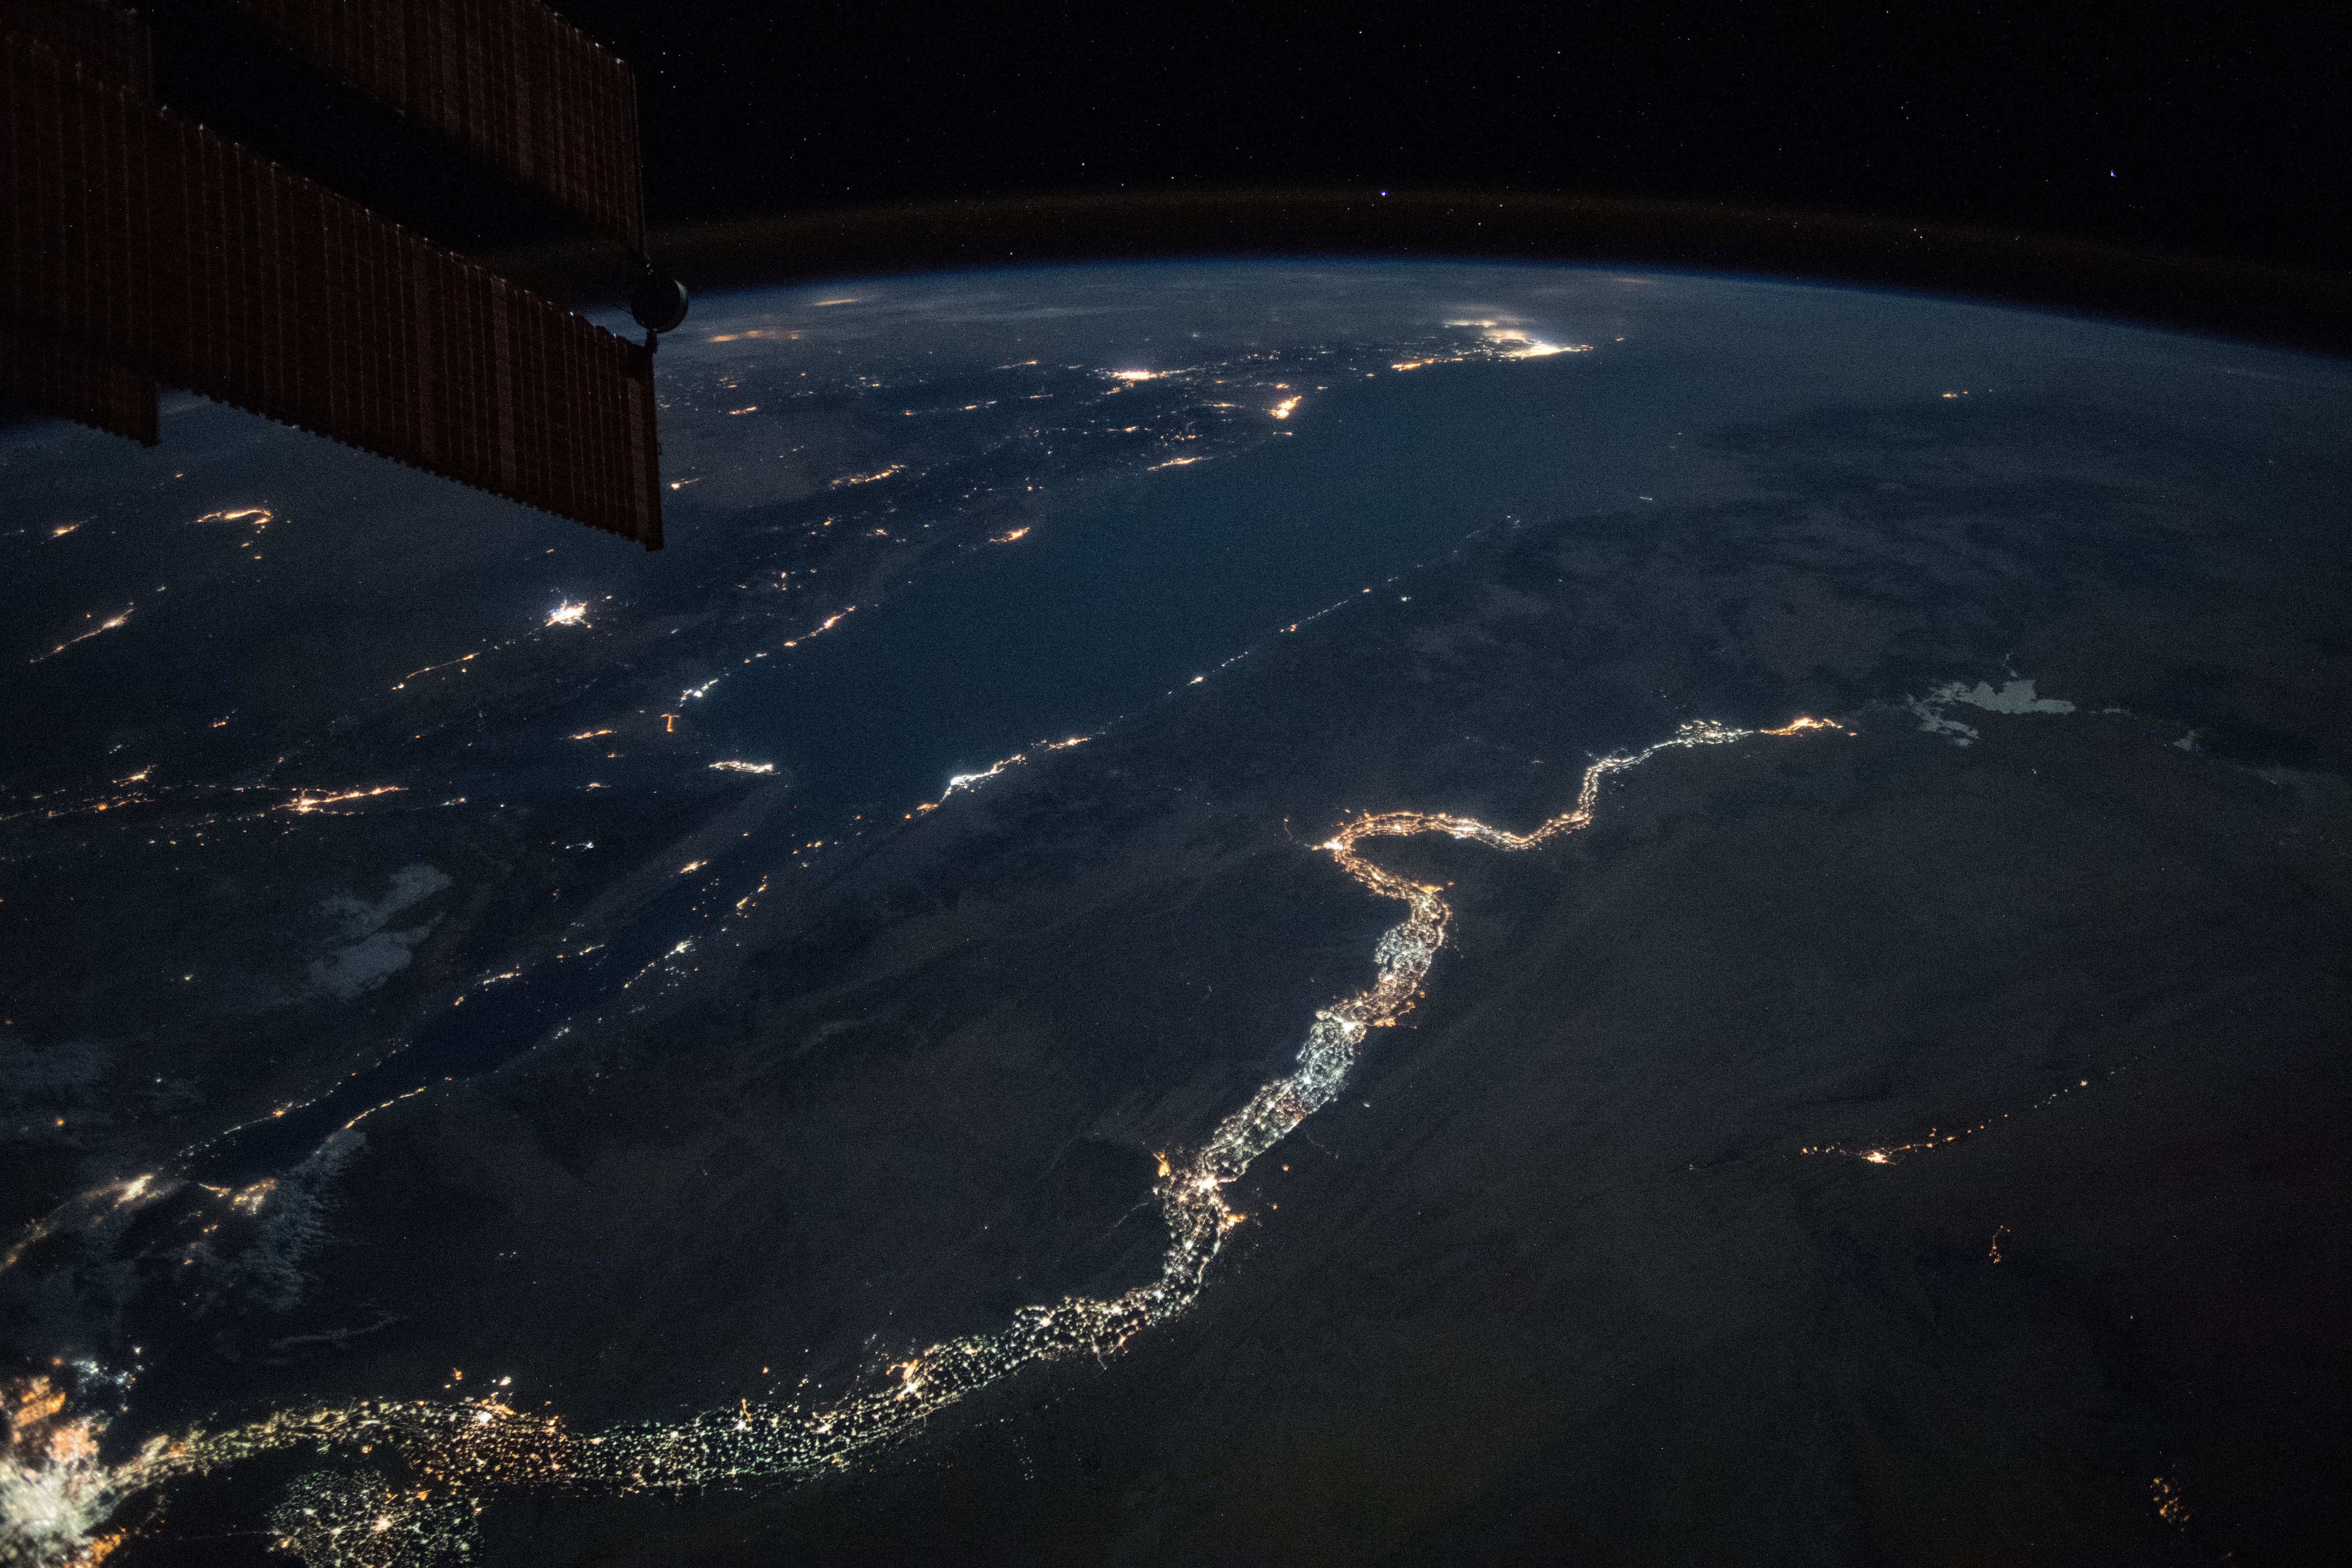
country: EGYPT
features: NILE RIVER, NUBIAN DESERT, NASSER LAKE, EASTER DESERT, RED SEA, GULF OF SUEZ, GULF OF AQABA, NIGHT, EARTH LIMB
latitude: 26.7
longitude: 32.8
